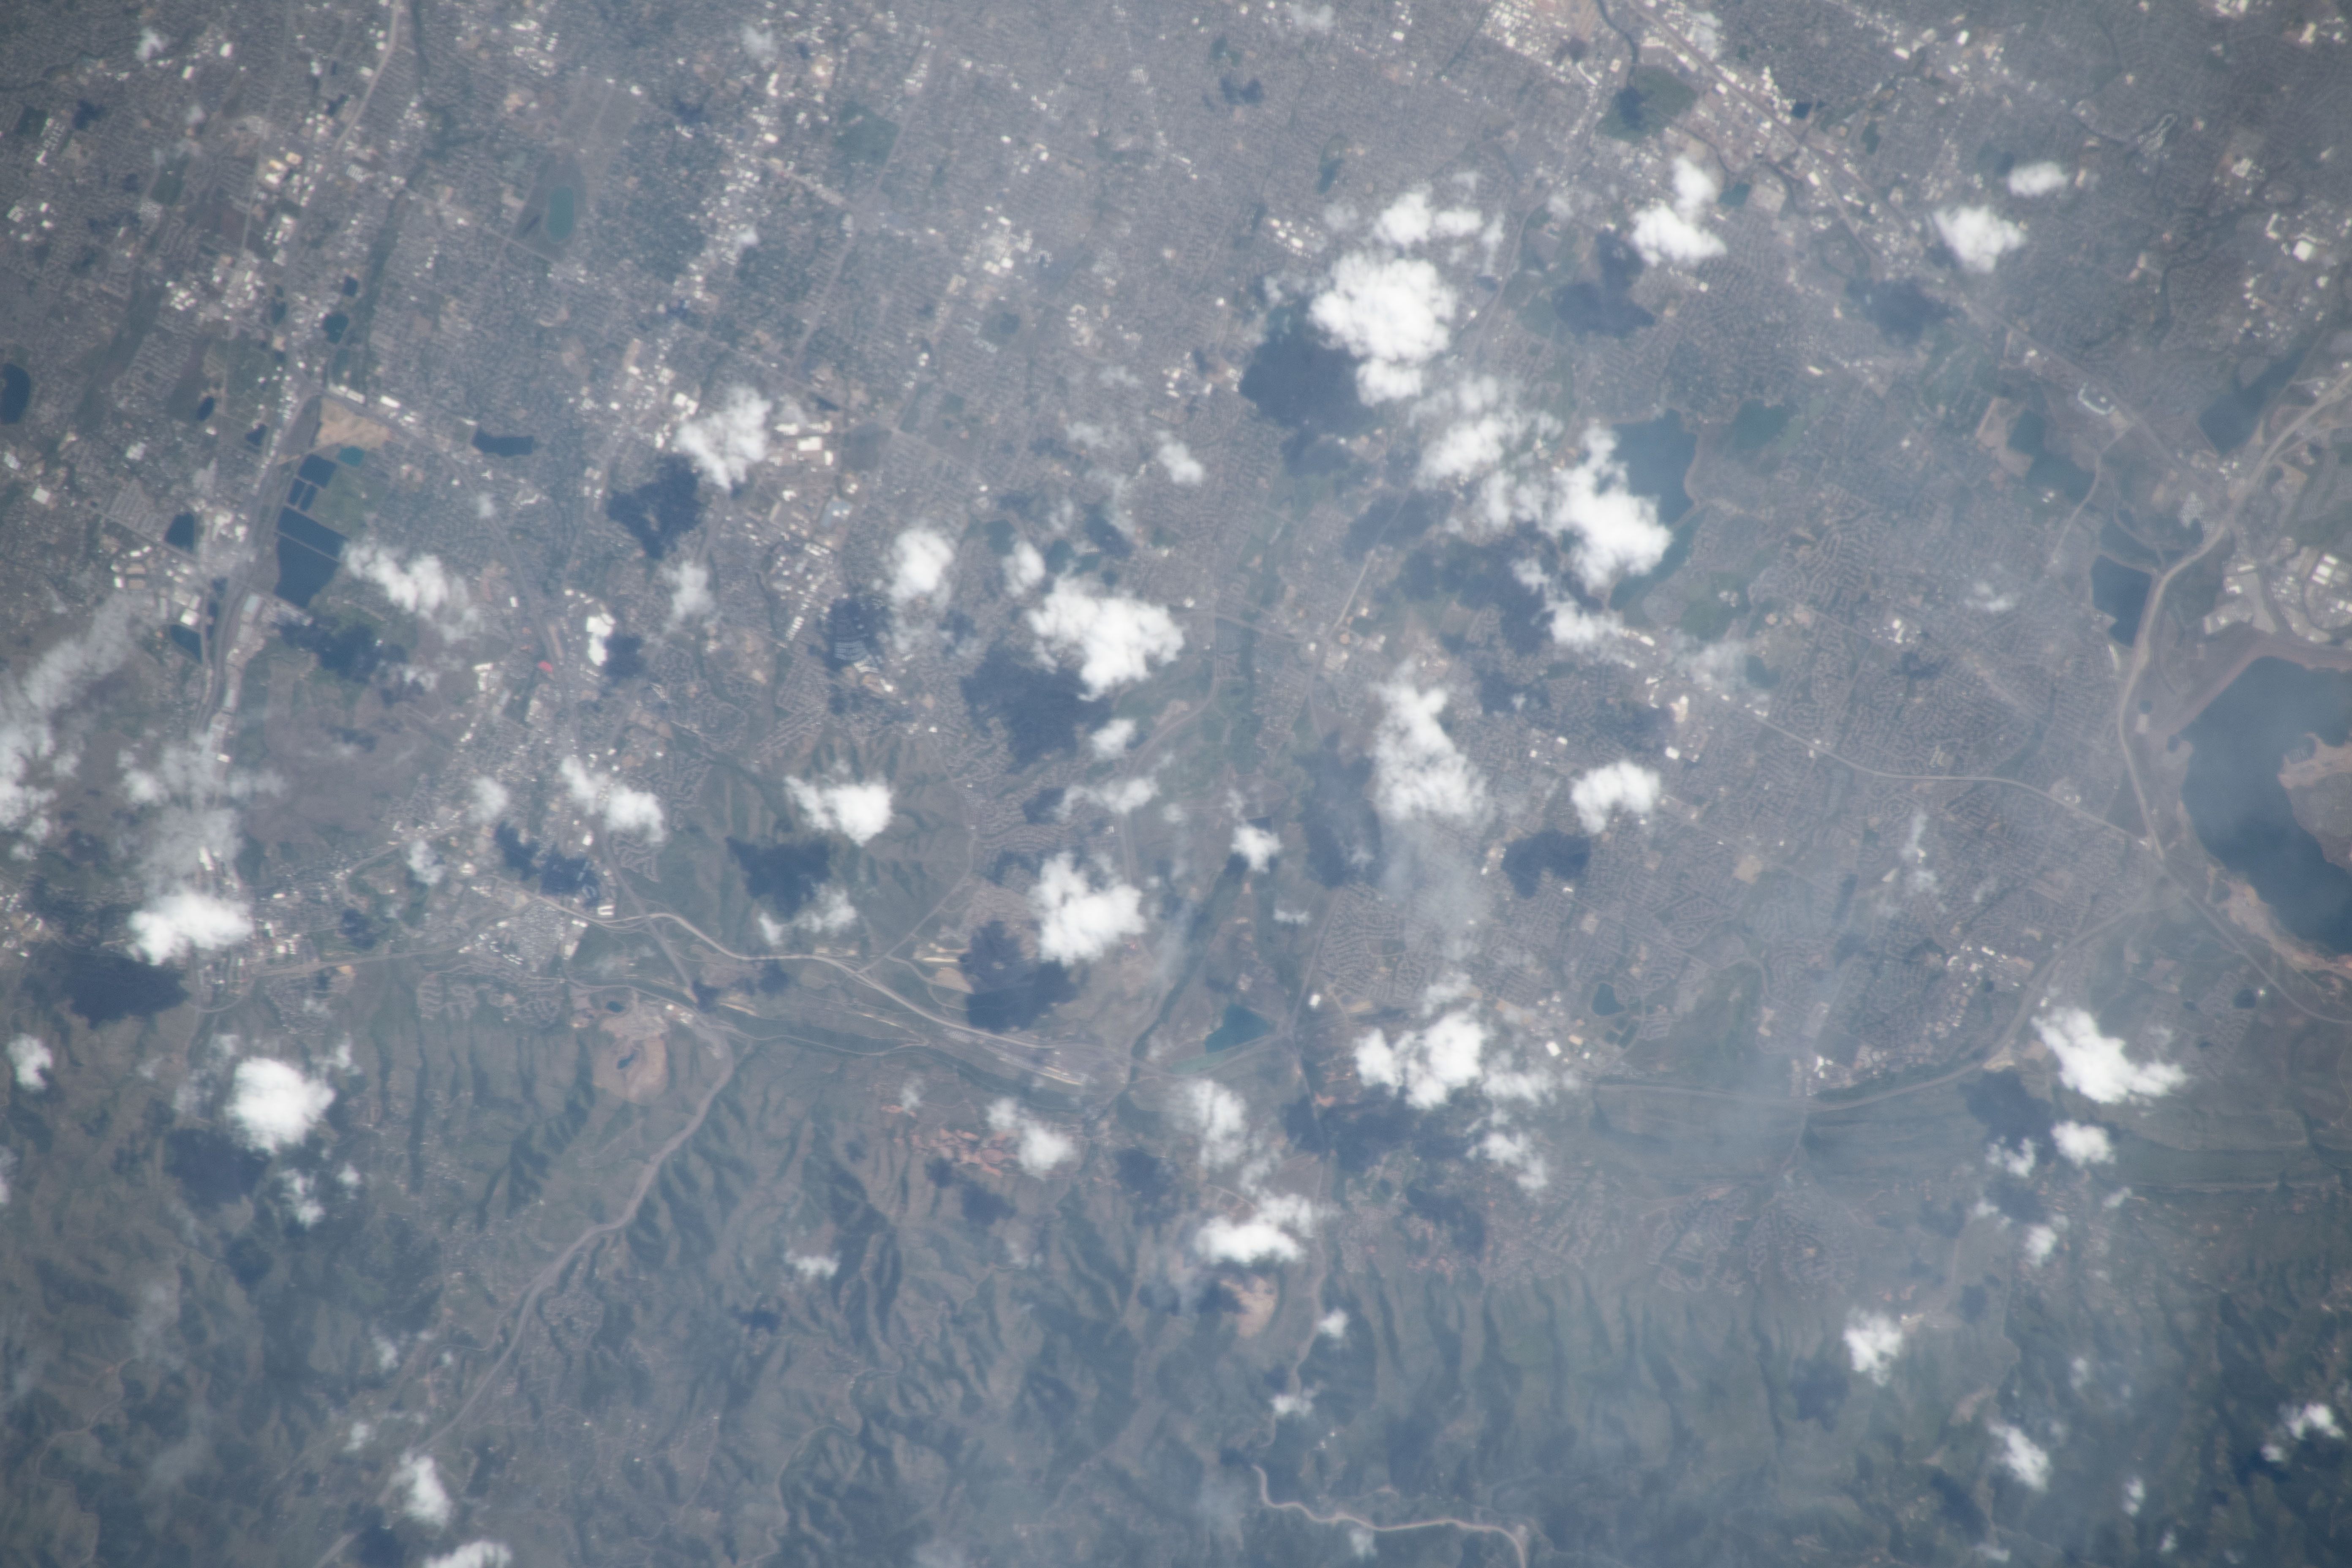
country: USA-COLORADO
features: LAKEWOOD, MORRISON, COLUMBINE, KEN CARYL, CHATFIELD LAKE
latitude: 39.7
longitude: -105.1
